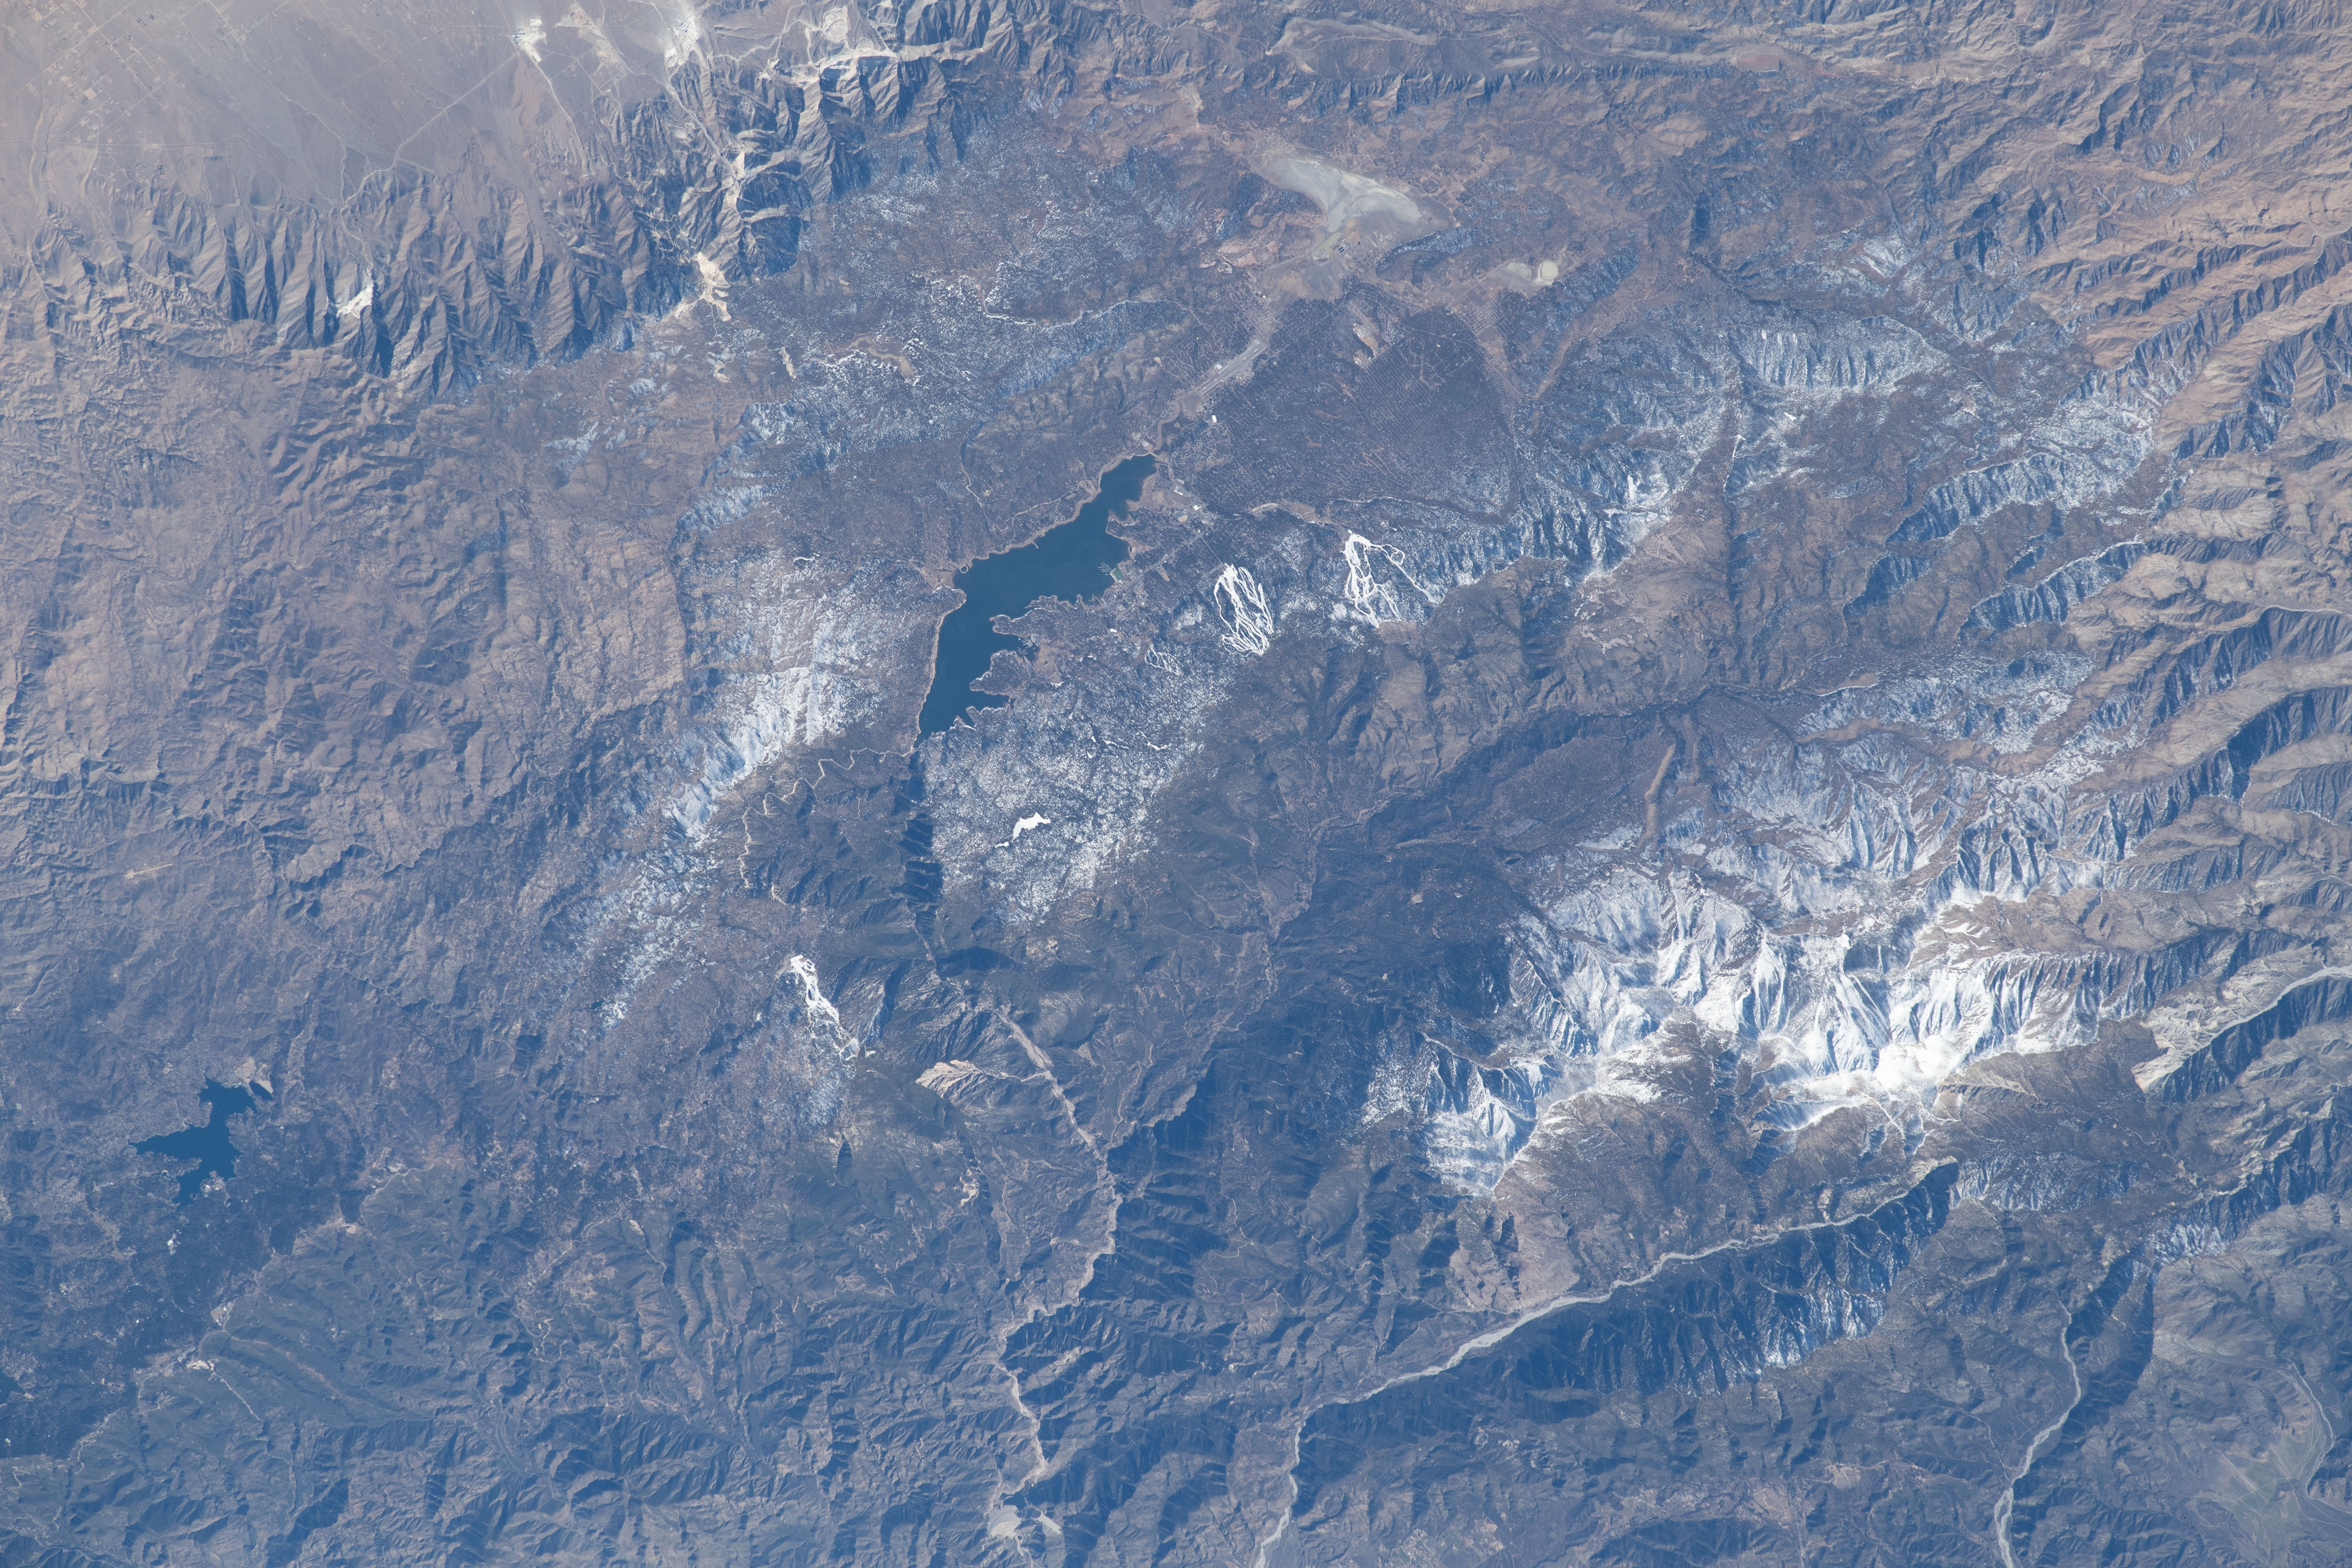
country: USA-CALIFORNIA
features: BIG BEAR LAKE, SAN BERNARDINO NATIONAL FOREST, BUTLER PEAK
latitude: 34.2
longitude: -116.9
